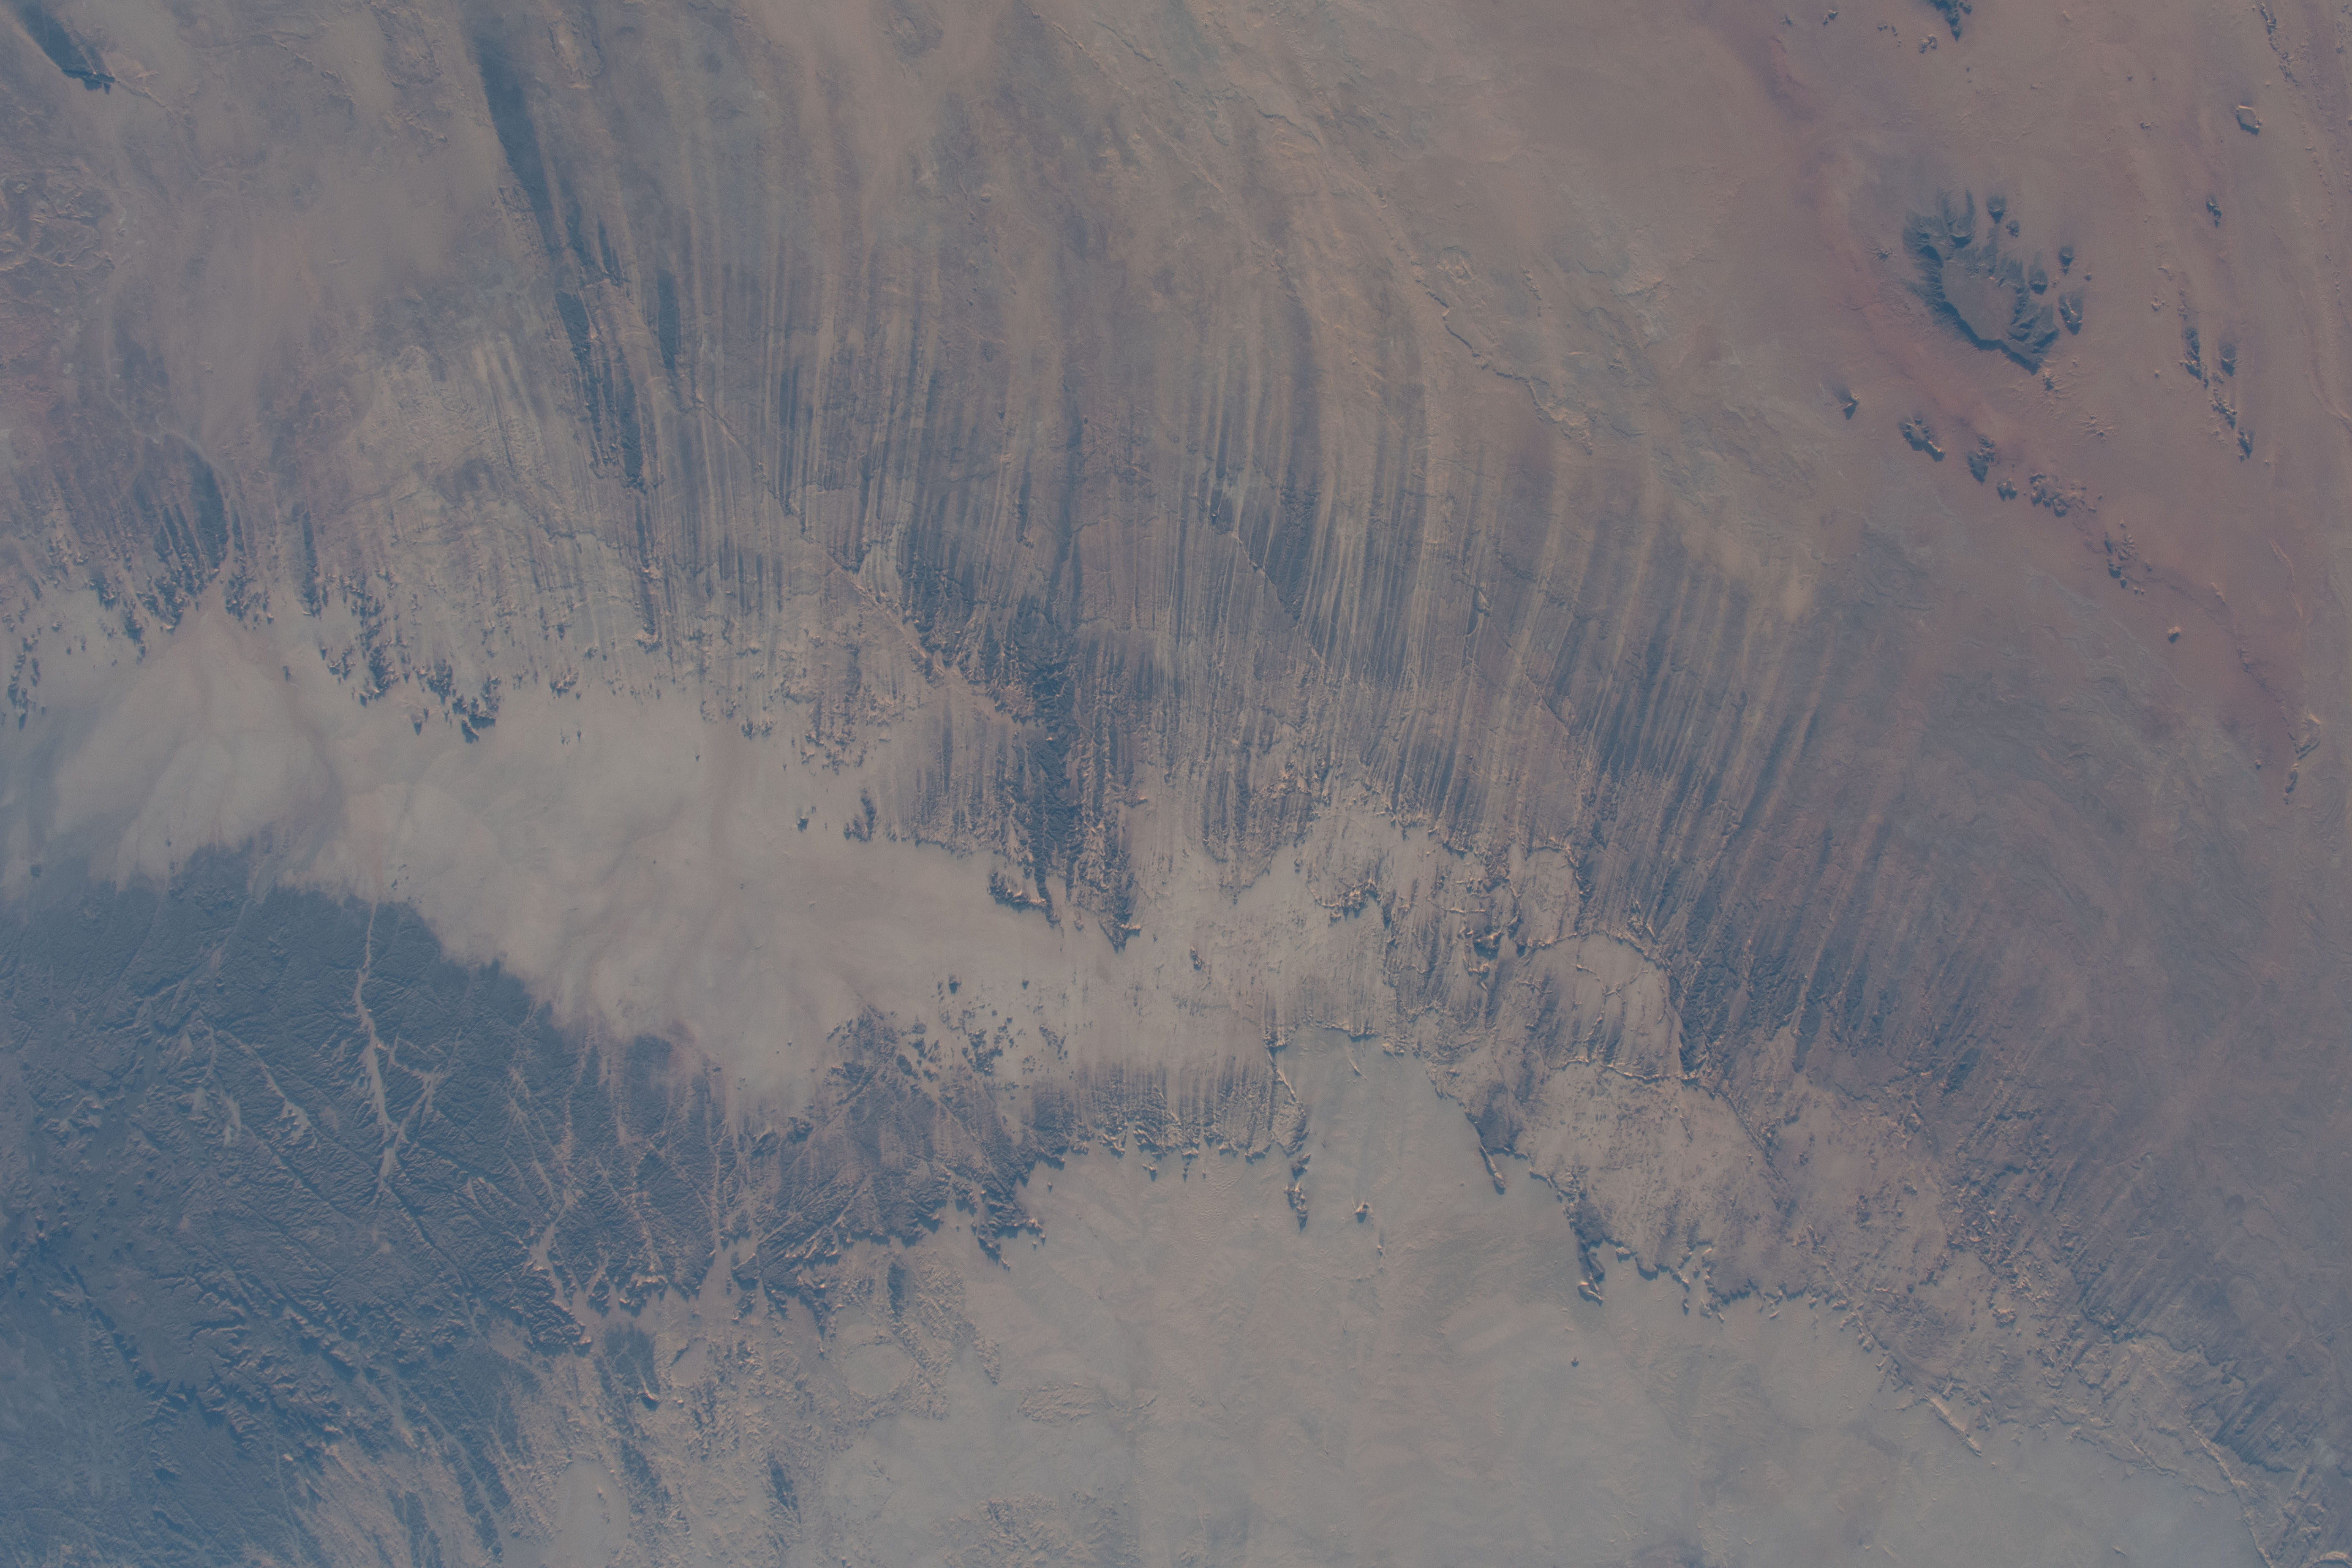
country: CHAD
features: TIBESTI MTN. AREA, TIBESTI PLATEAU, WIND STREAKS
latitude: 22.0
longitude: 15.0
